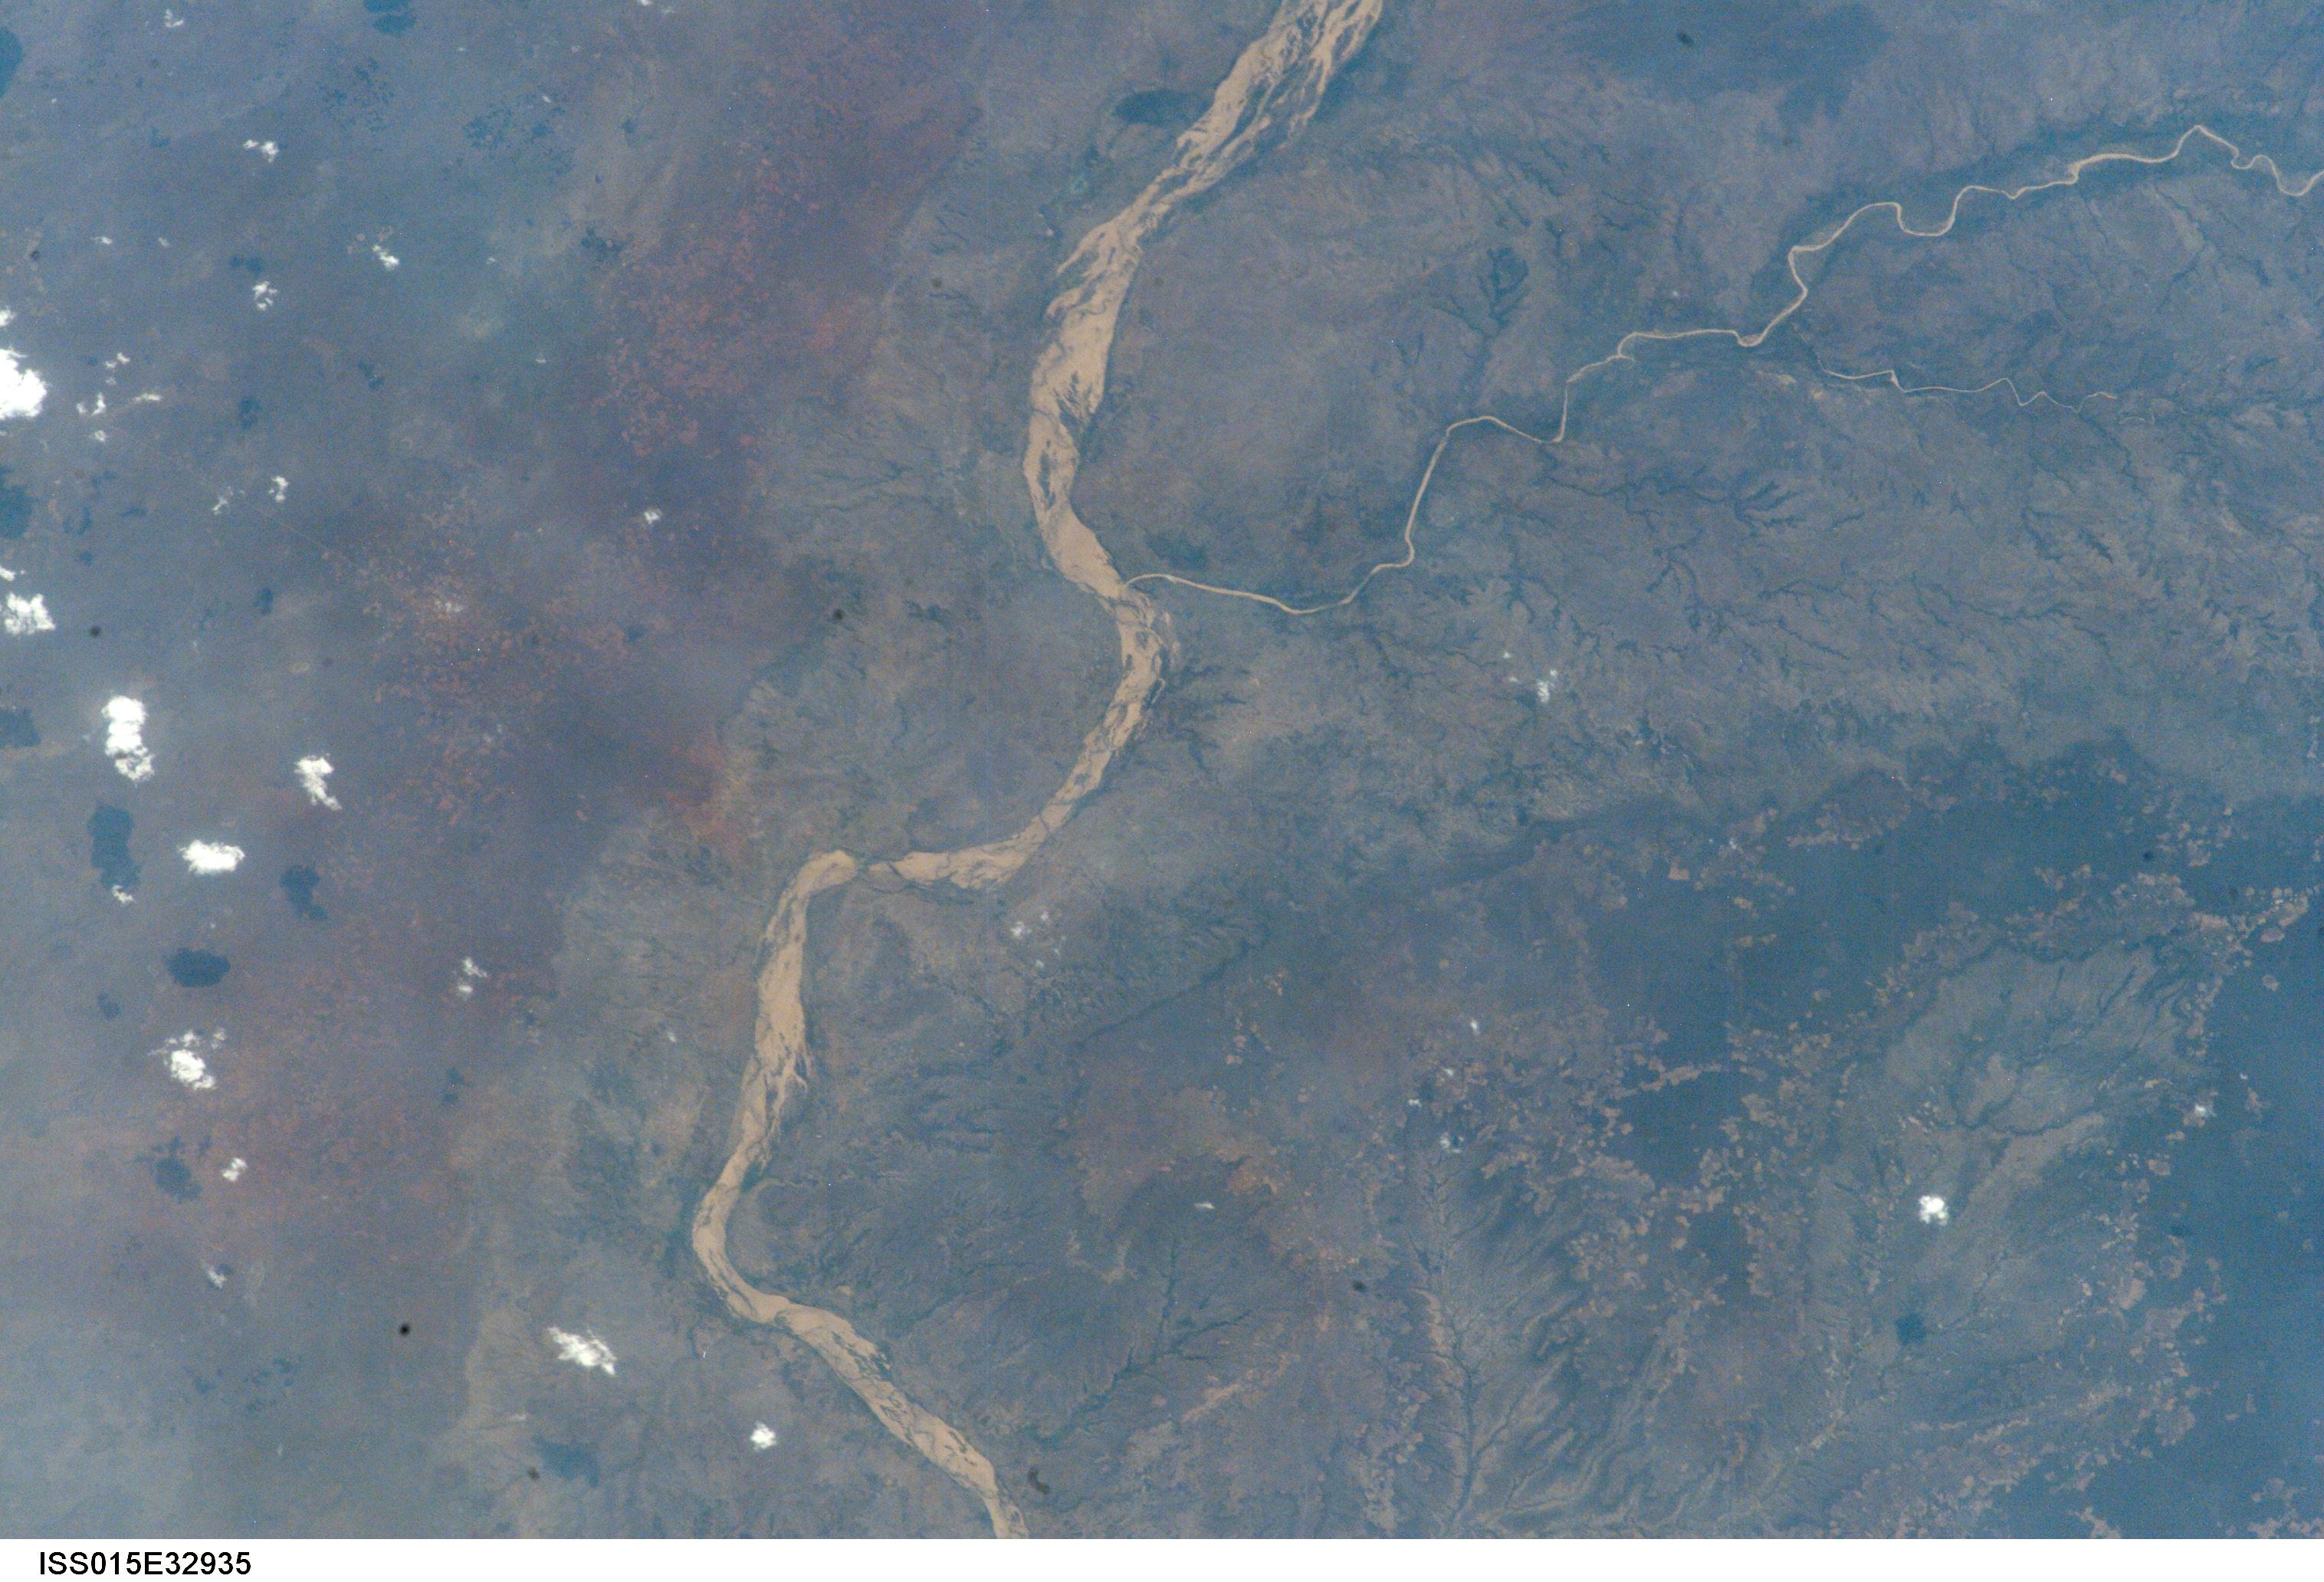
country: MOZAMBIQUE
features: SAVE R., YUMOOZE R., FOREST
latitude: -21.5
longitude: 33.0
